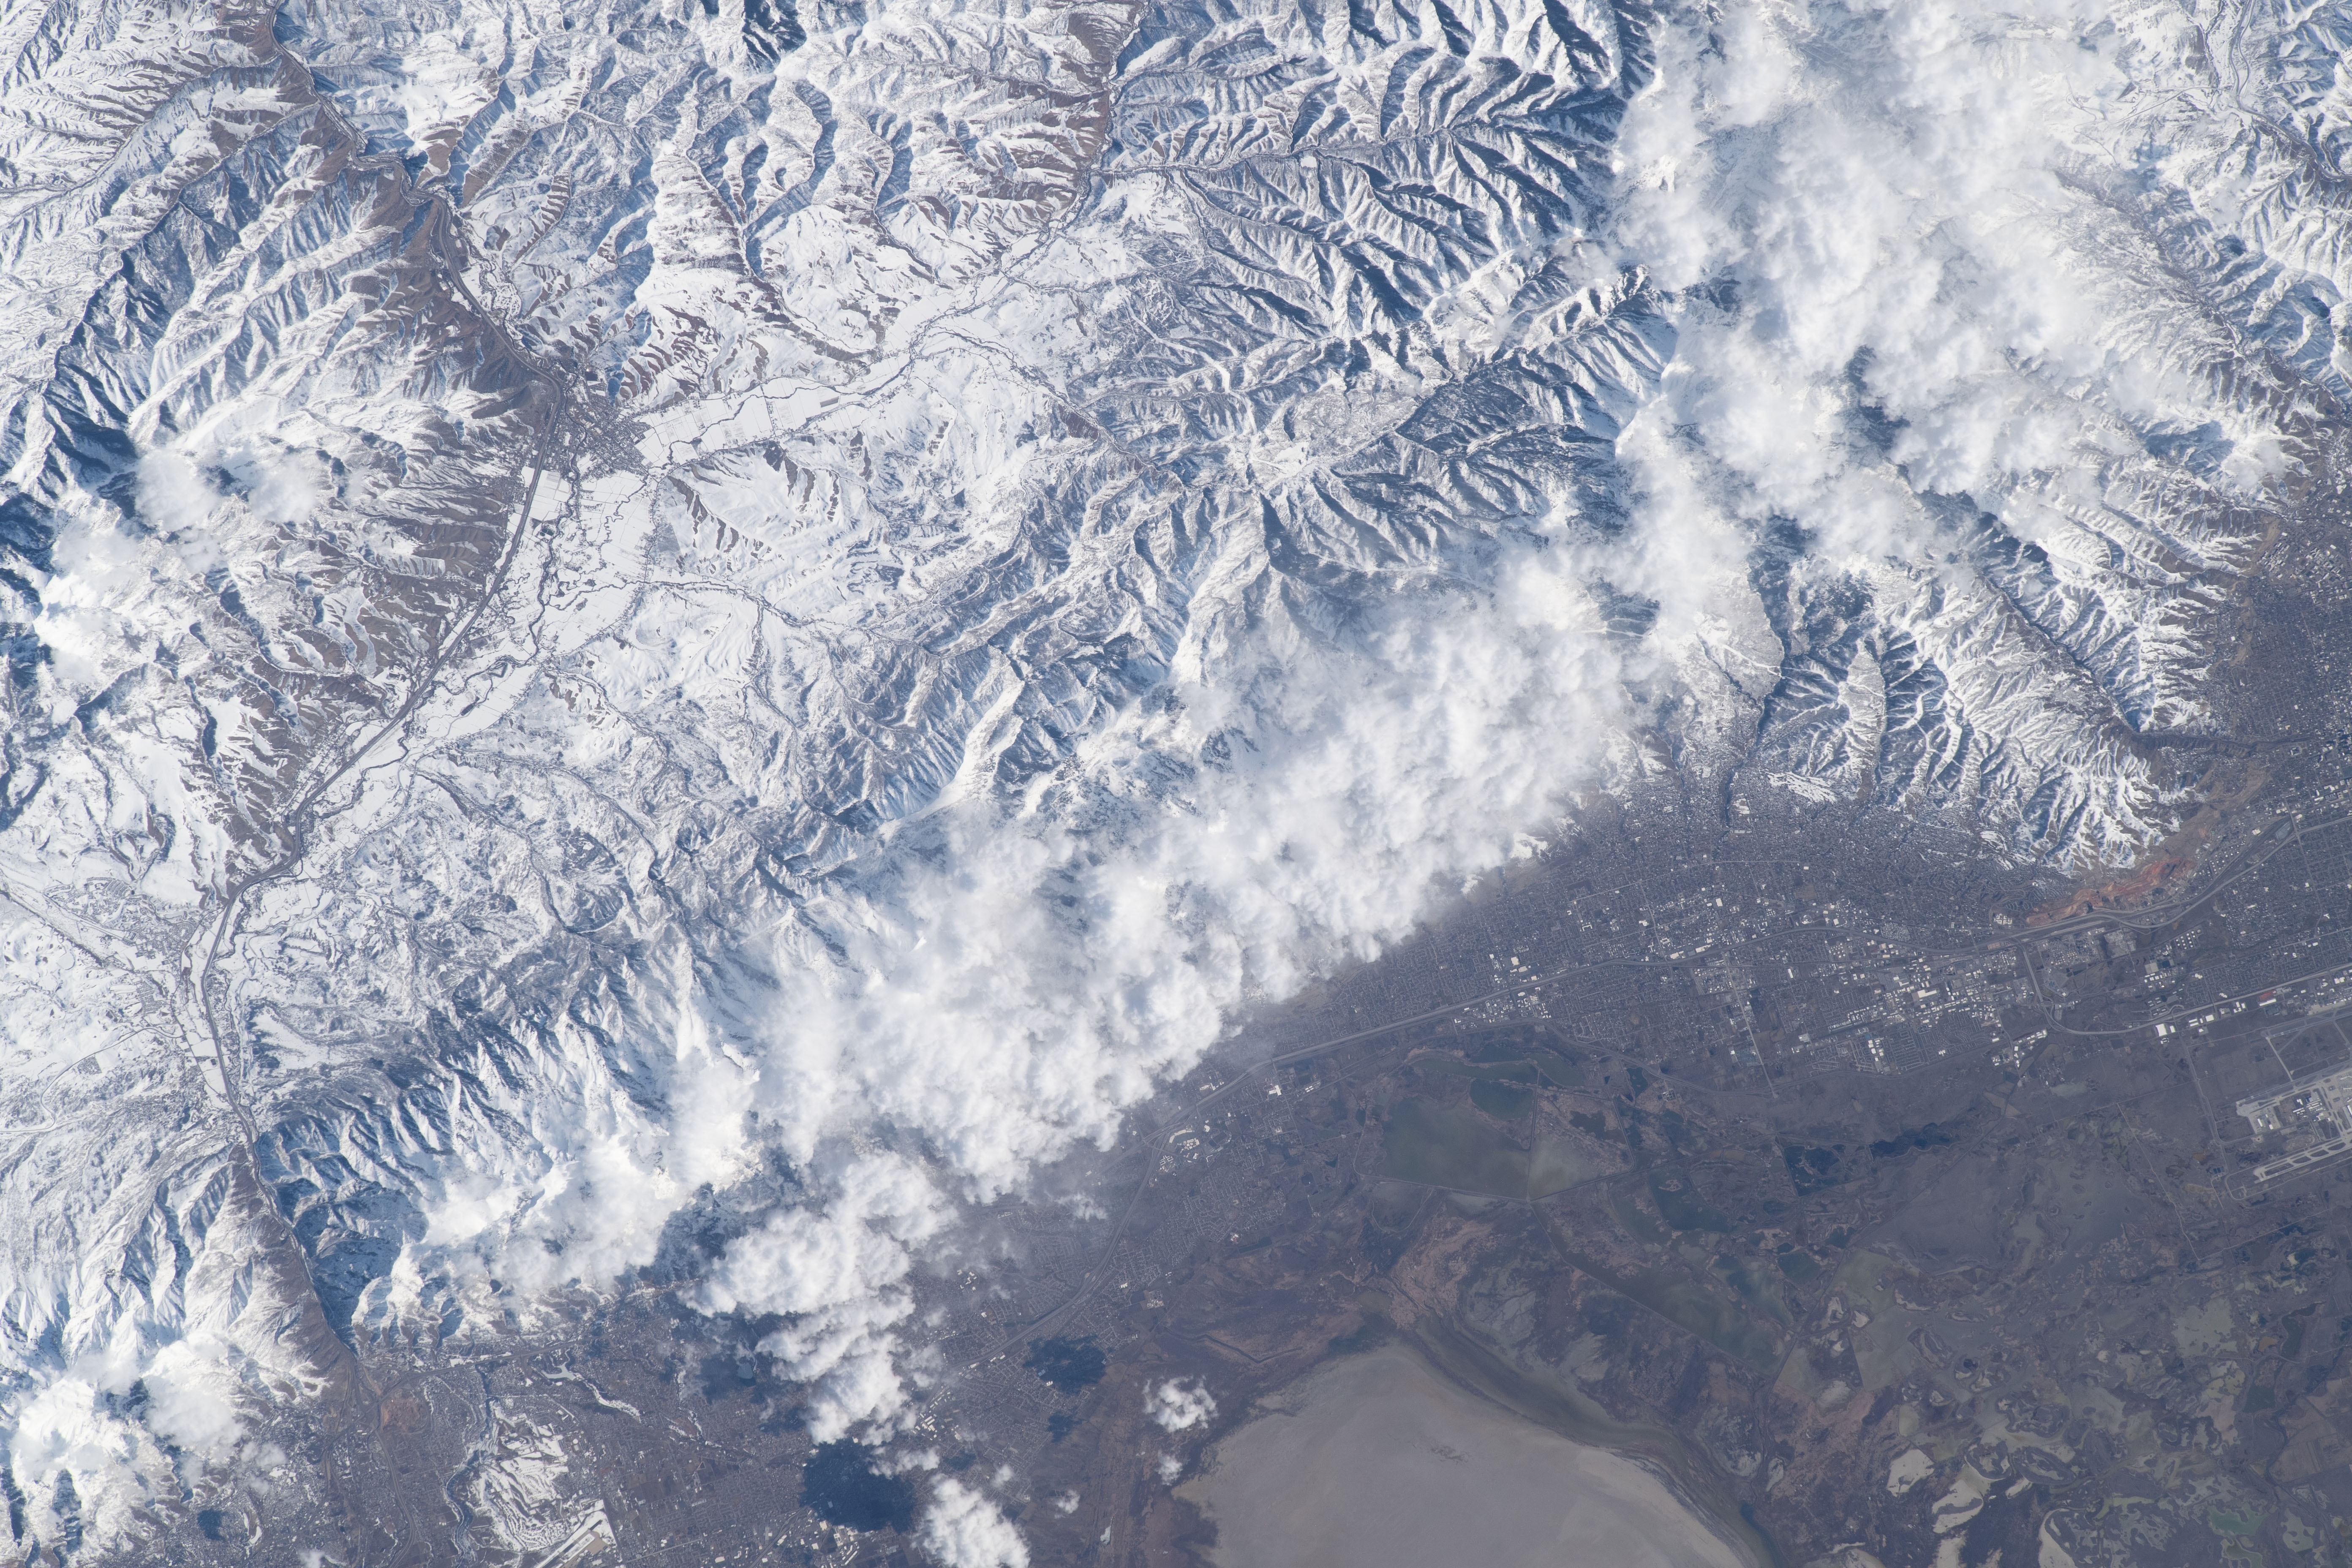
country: USA-UTAH
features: LEGACY NATURE PRESERVE, WEST CRYSTAL UNIT FARMINGTON BAY, GRANDVIEW PEAK, THURSTON PEAK
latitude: 40.9
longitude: -111.8
